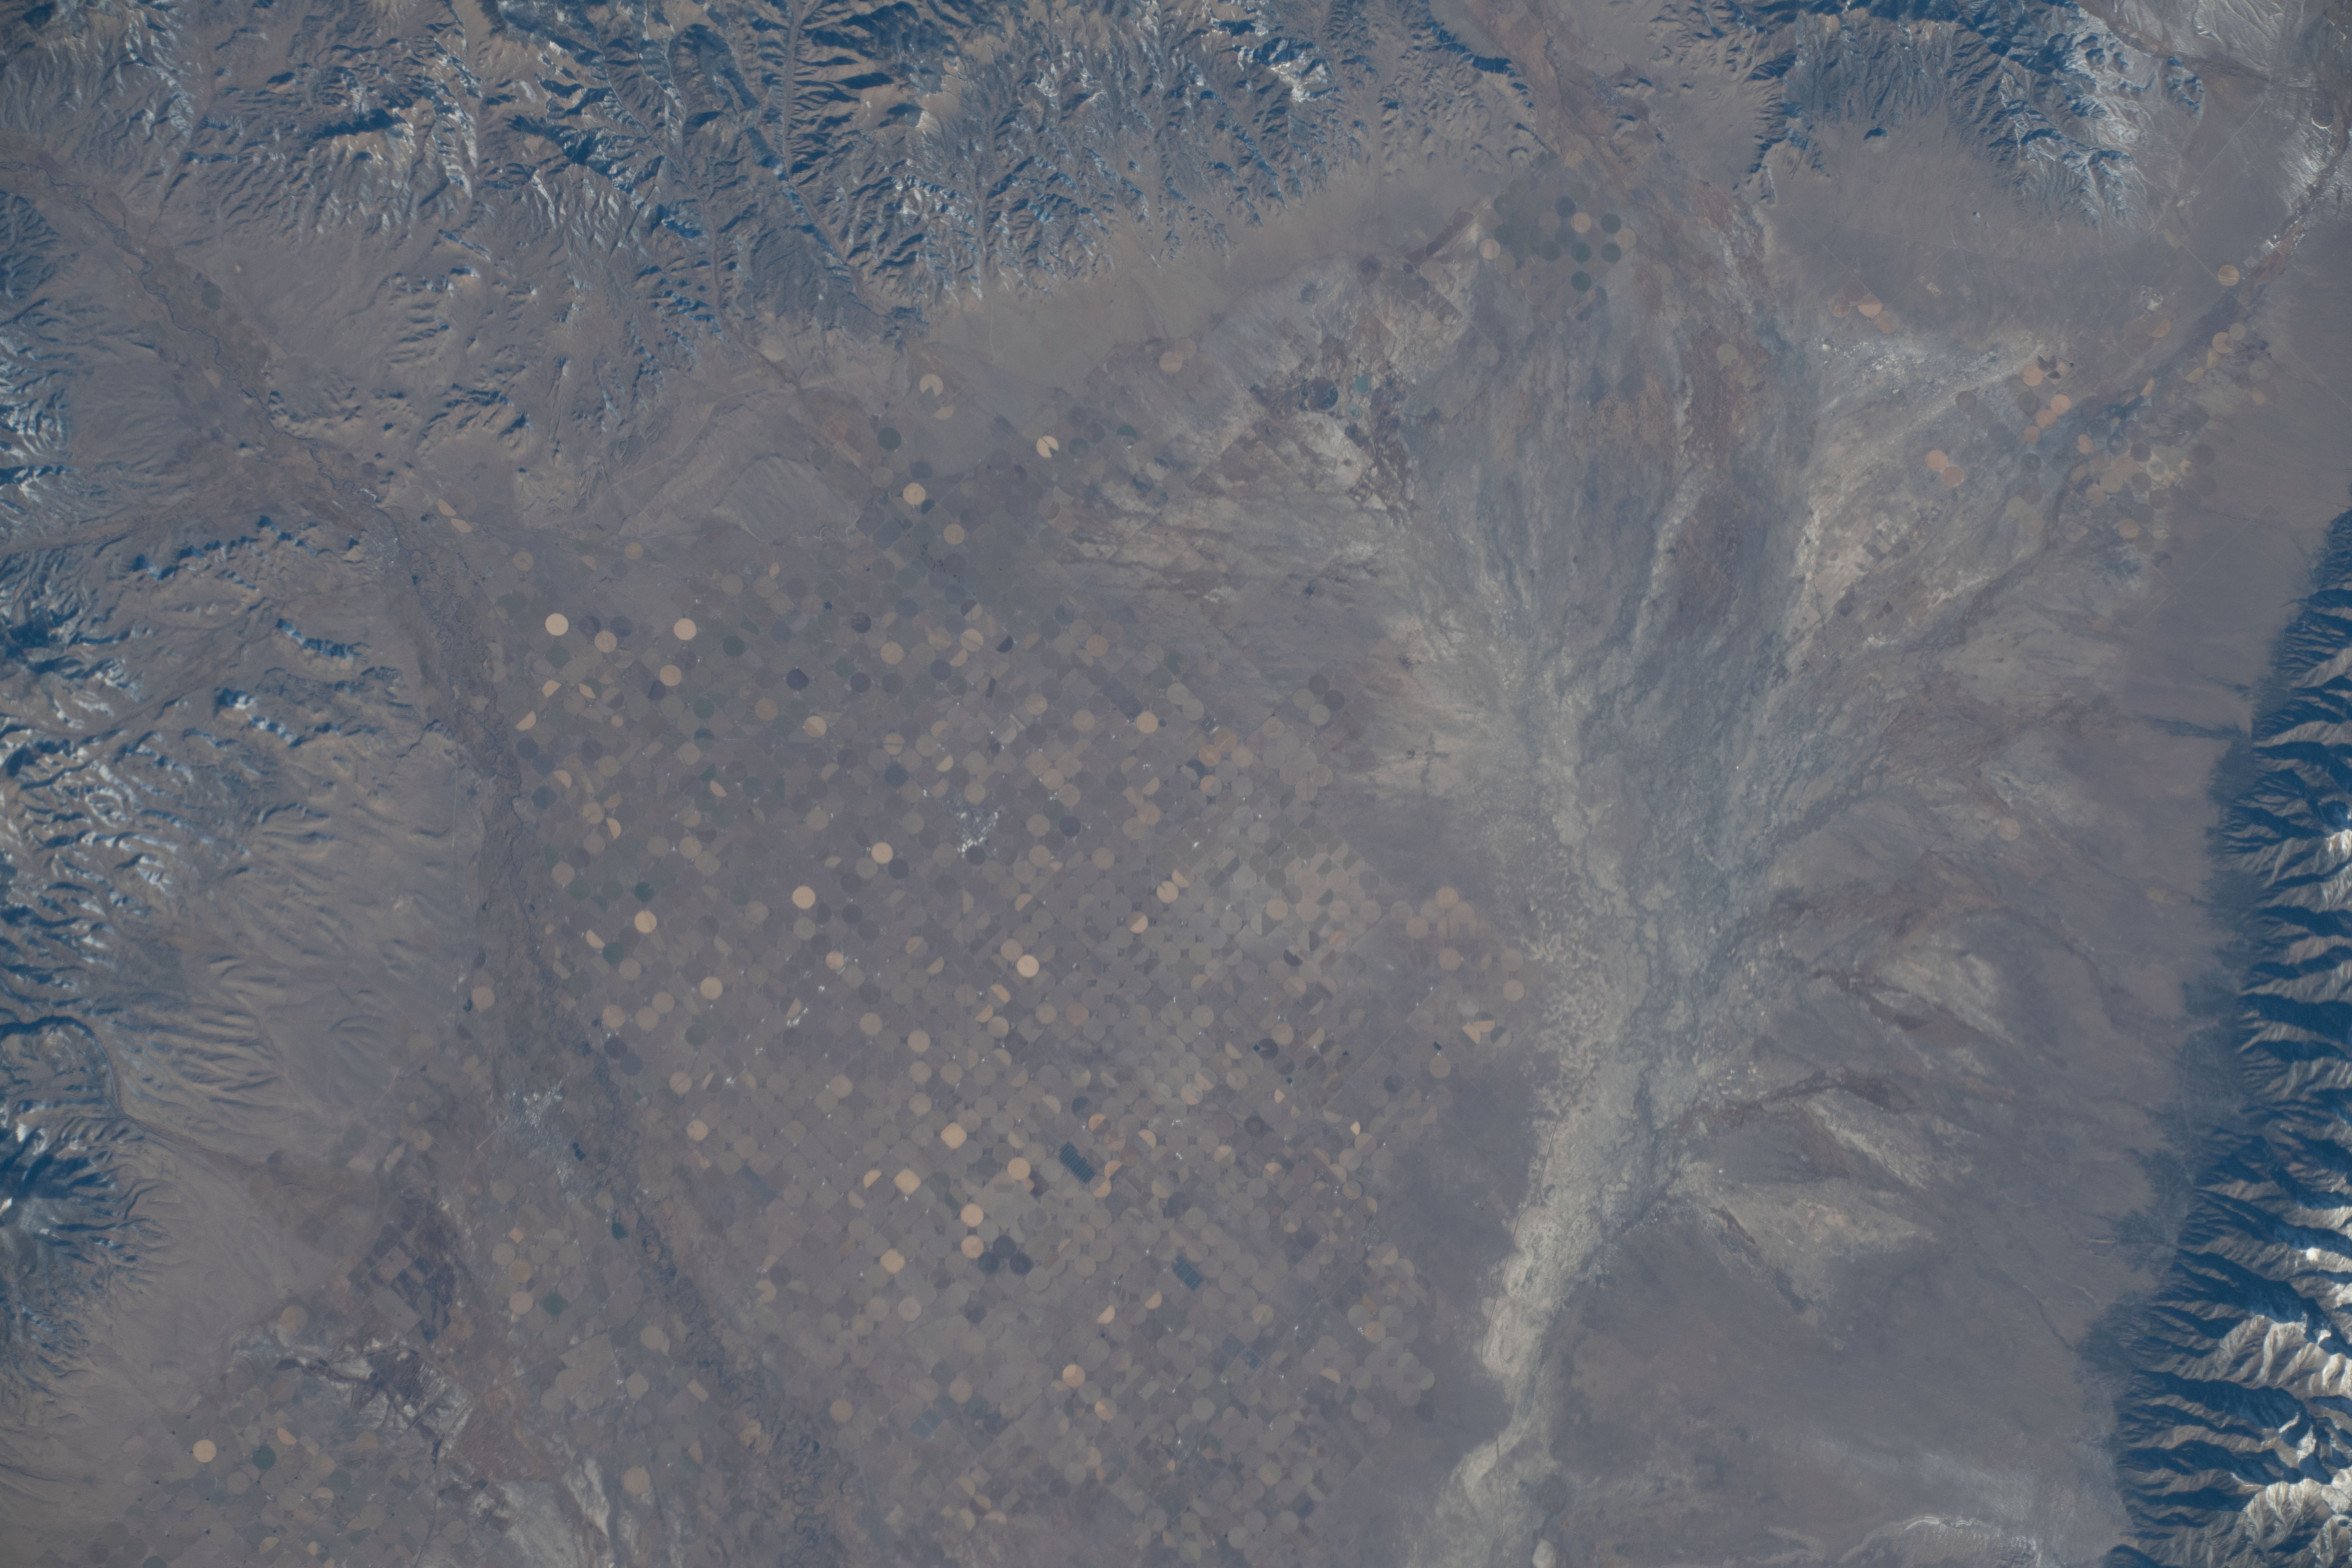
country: USA-COLORADO
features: ALAMOSA, AGRICULTRAL FIELDS
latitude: 37.8
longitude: -106.0
